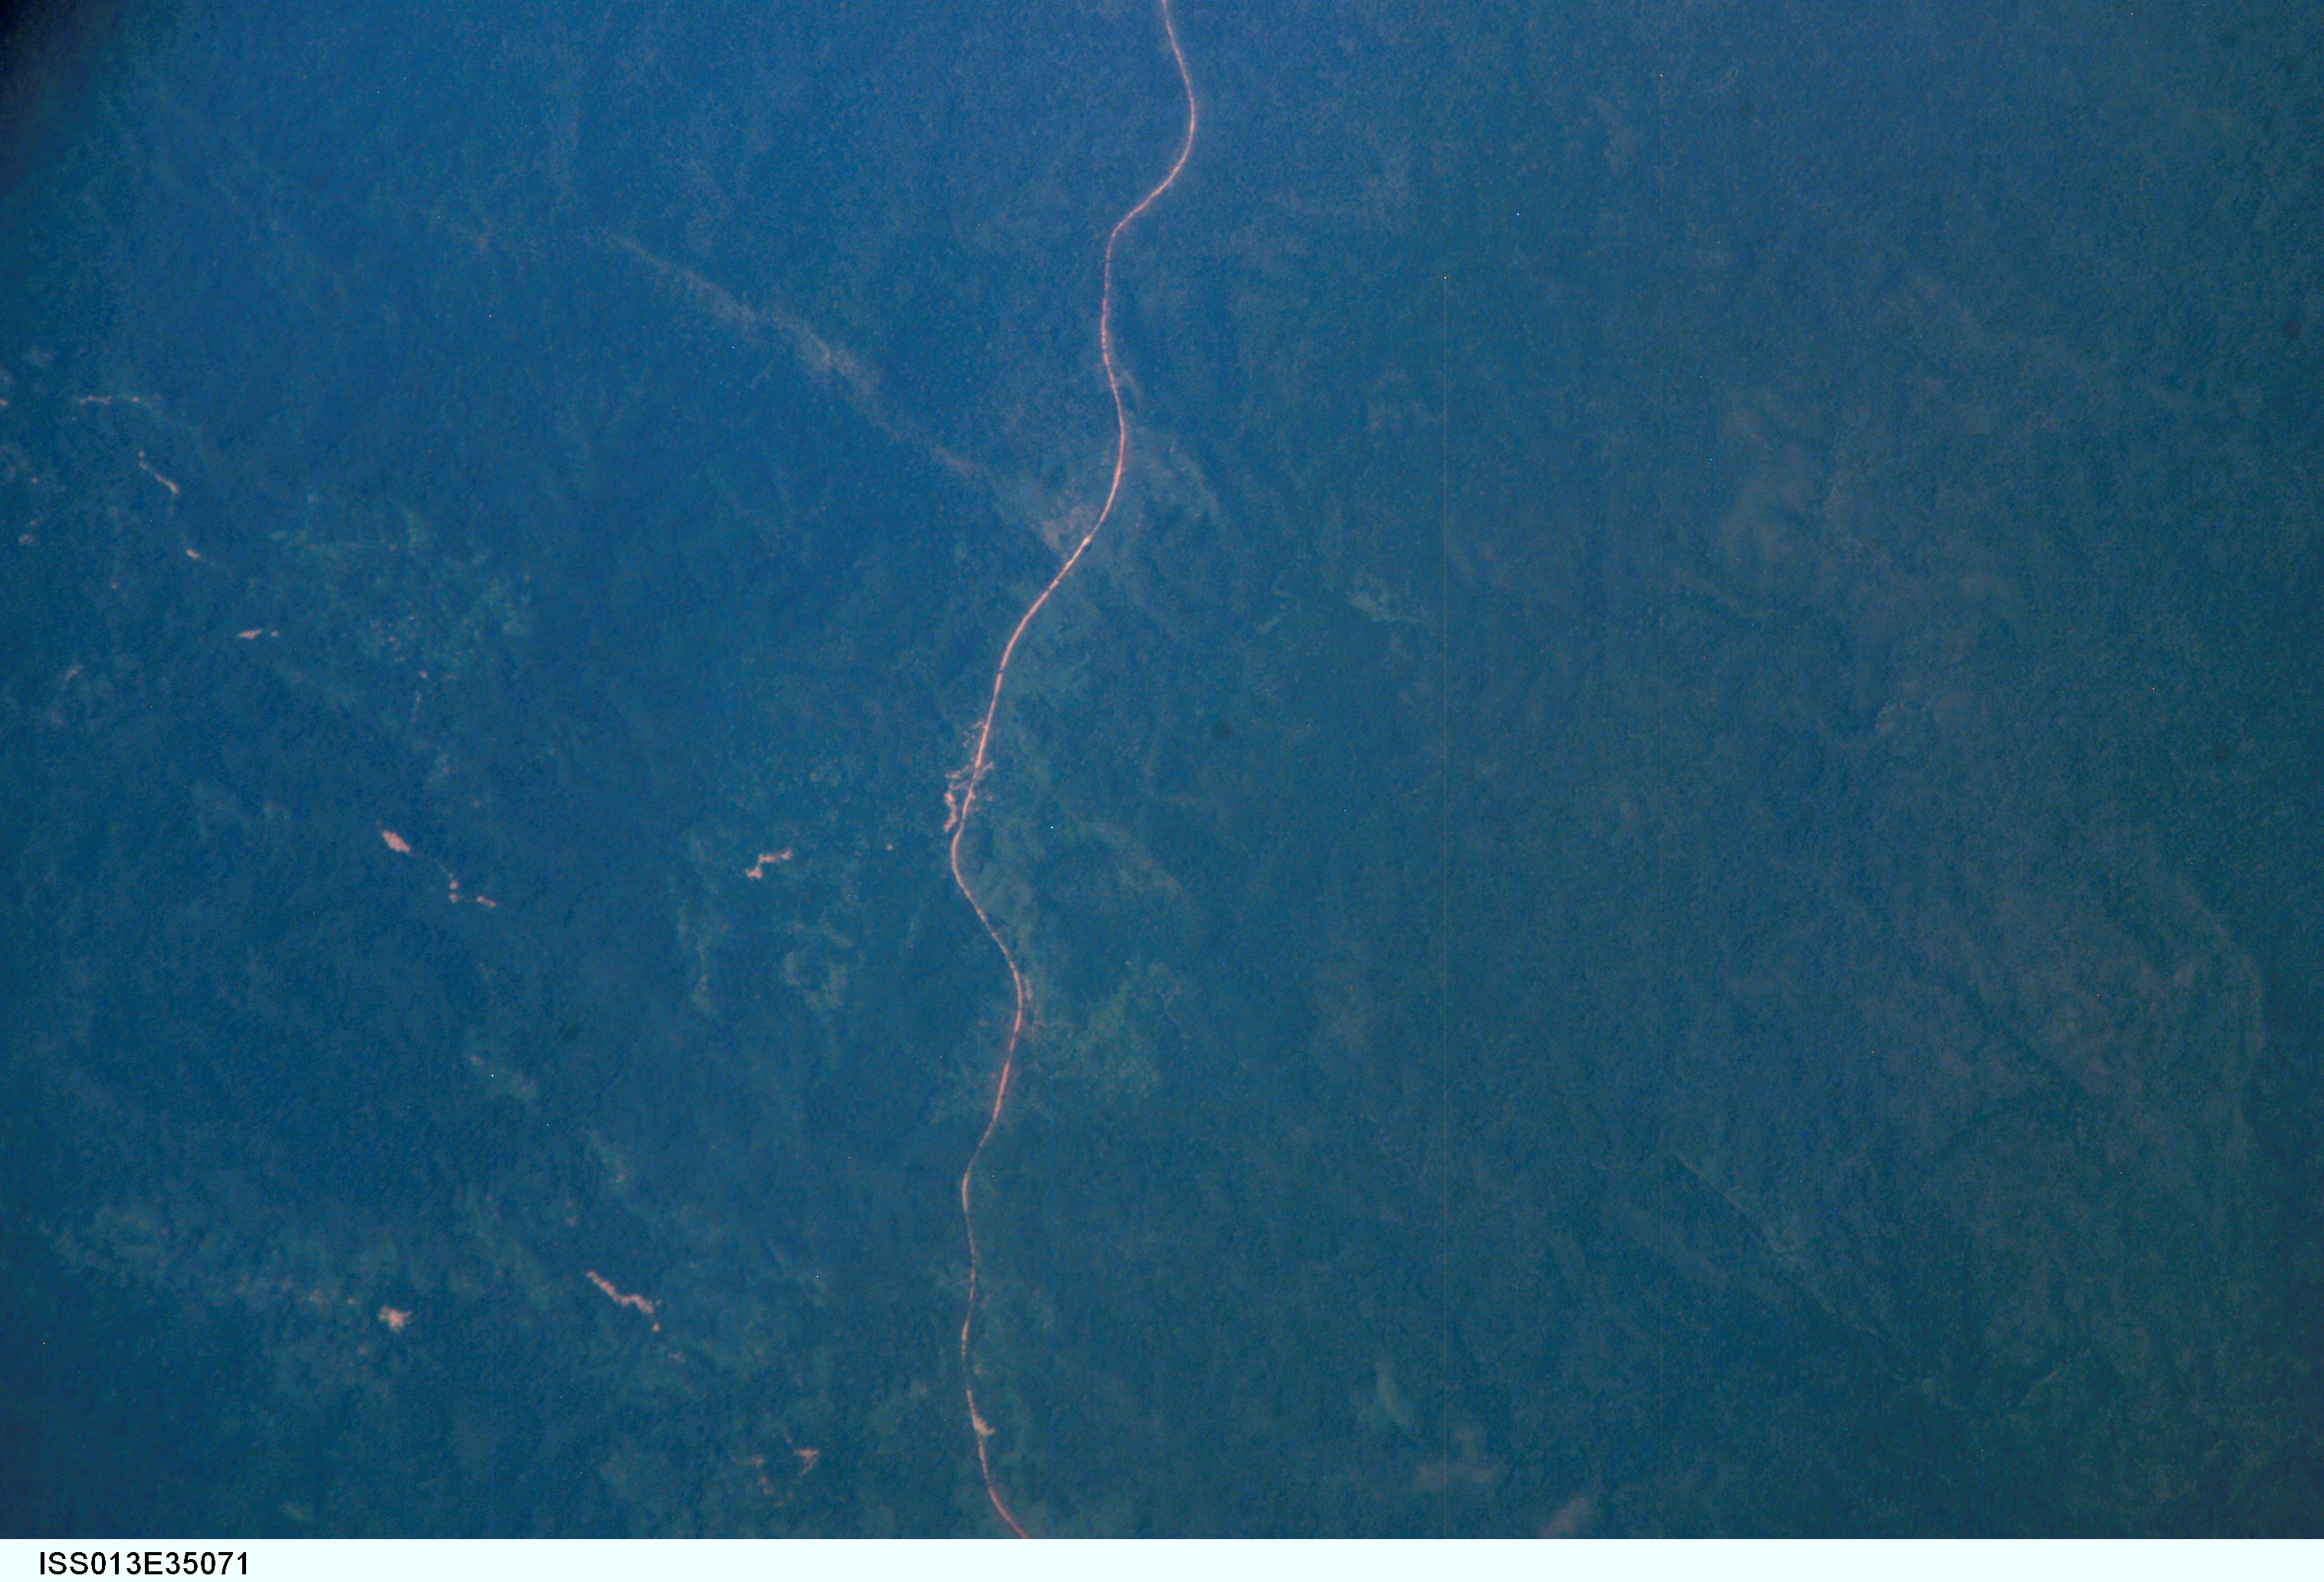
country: ANGOLA
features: ROAD, FOREST CLEARINGS
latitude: -9.2
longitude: 14.5
